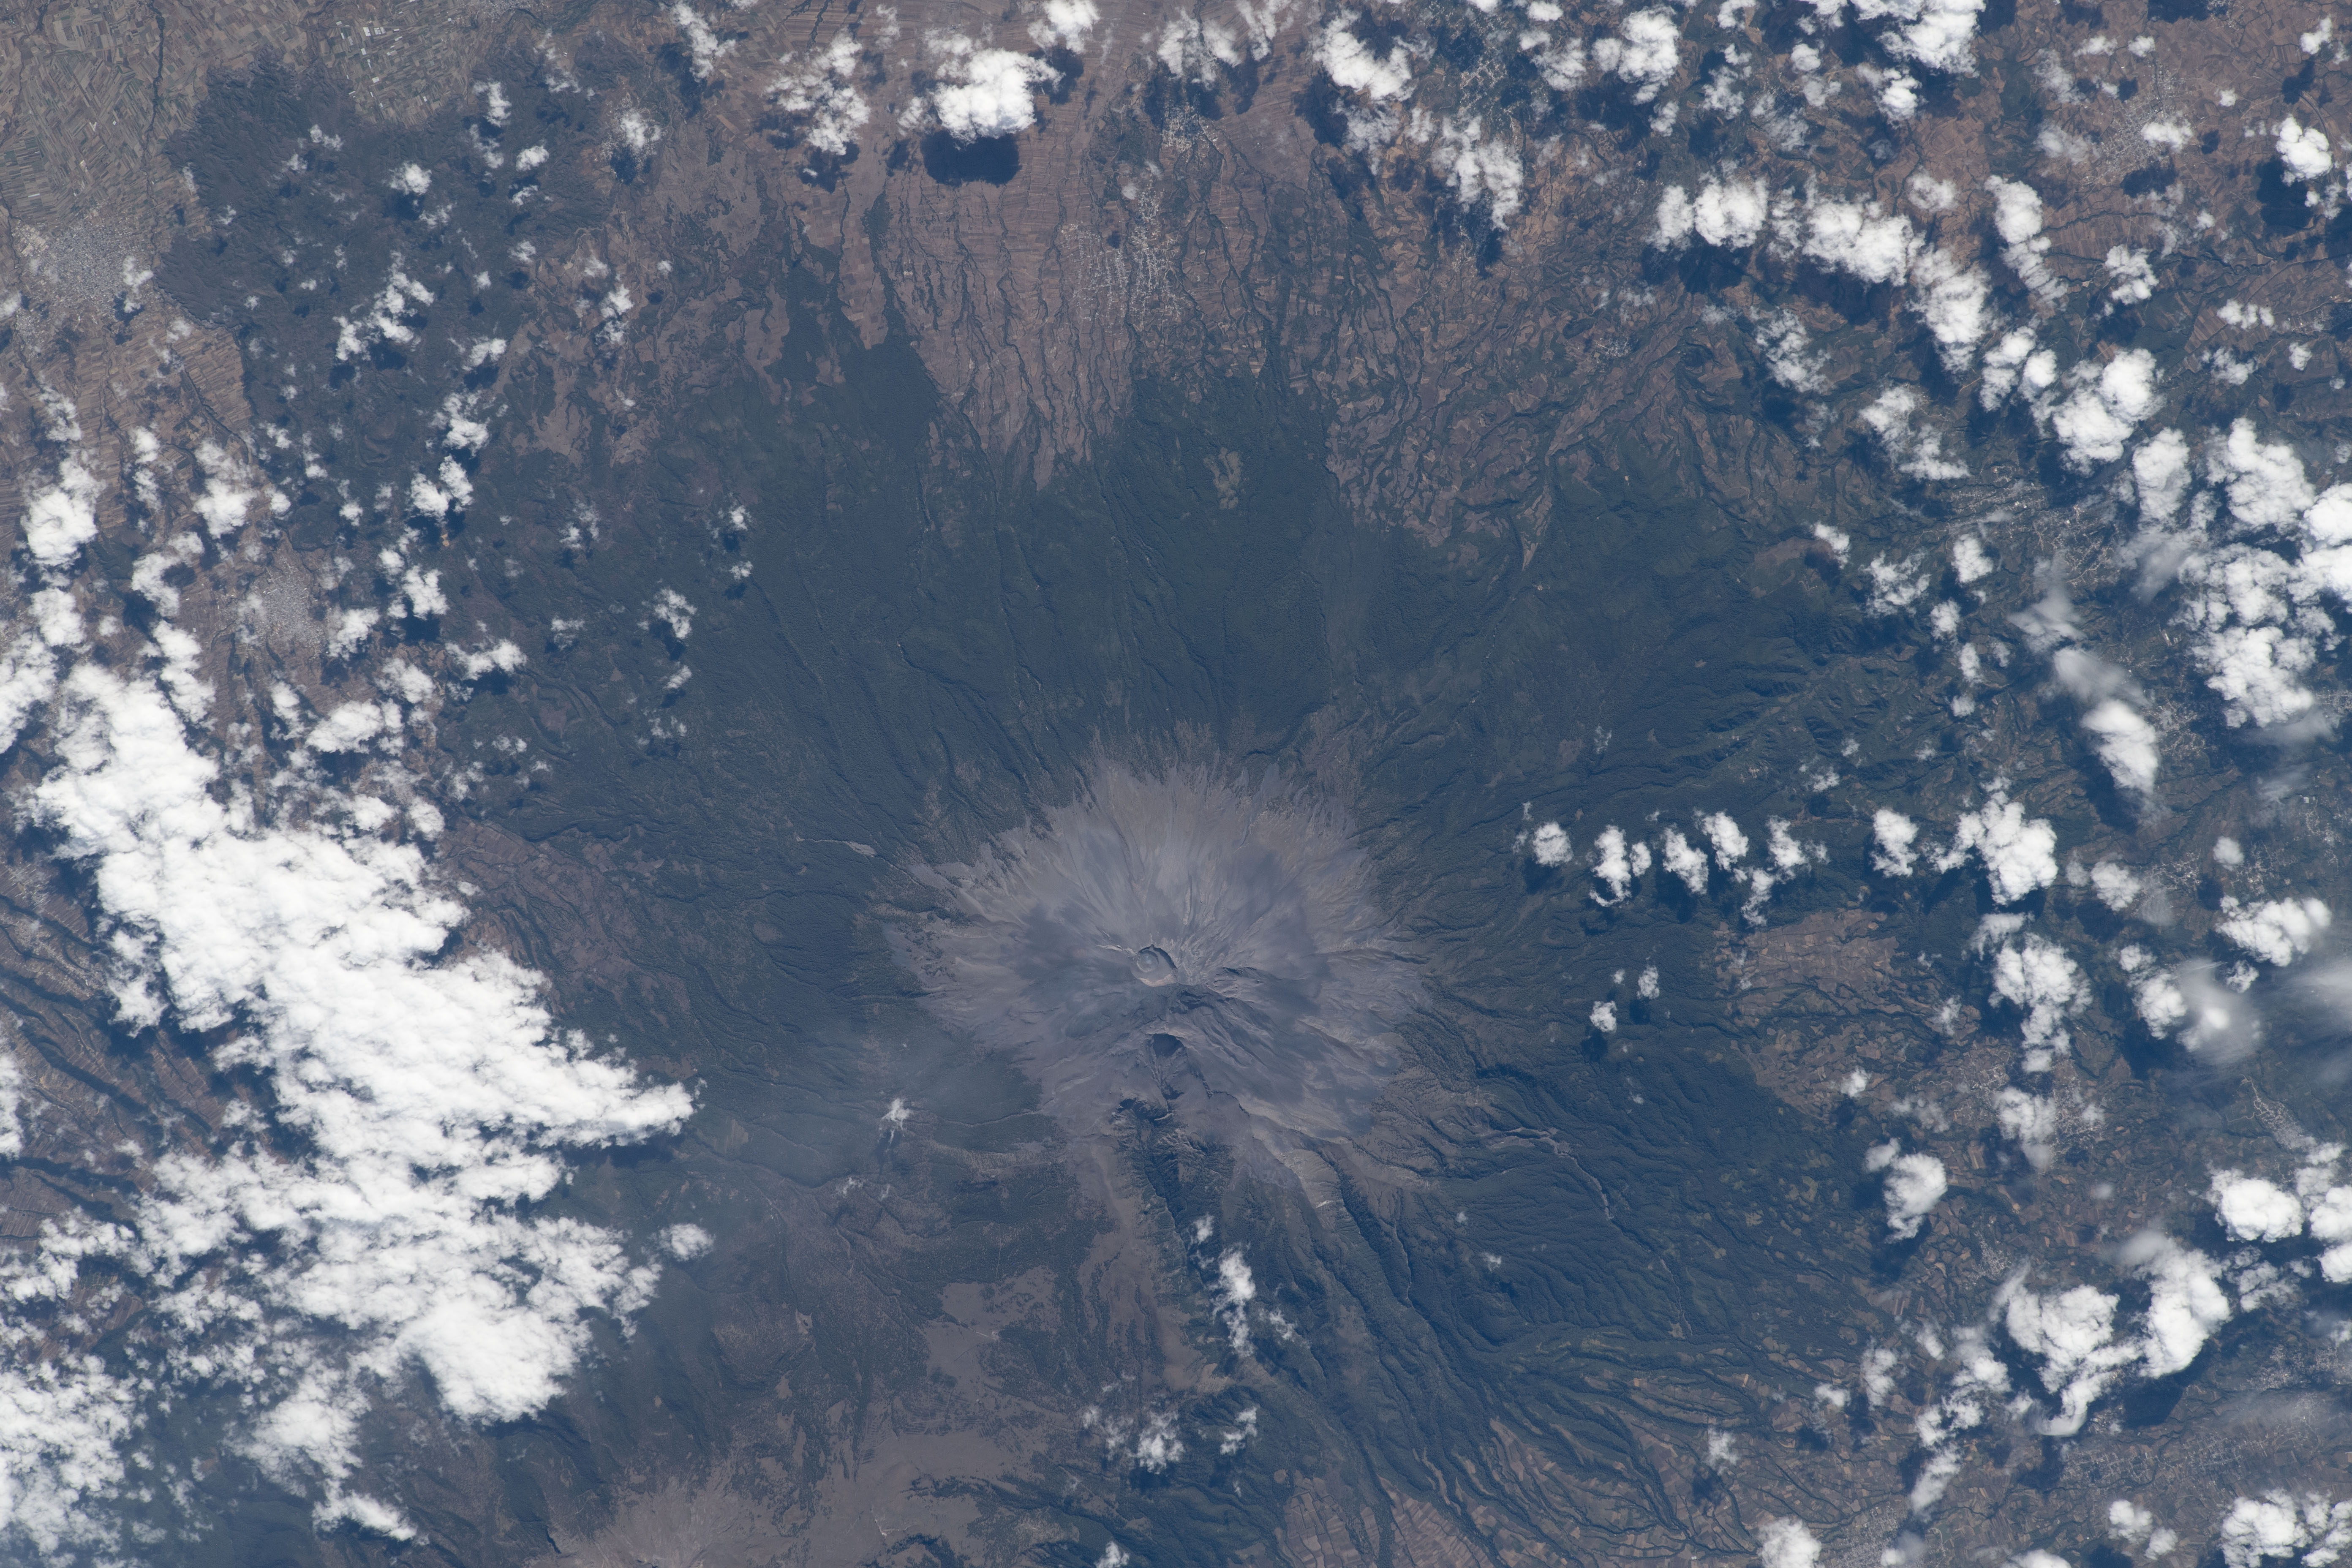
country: MEXICO
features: POPOCATEPETL VOLCANO
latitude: 19.0
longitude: -98.6
